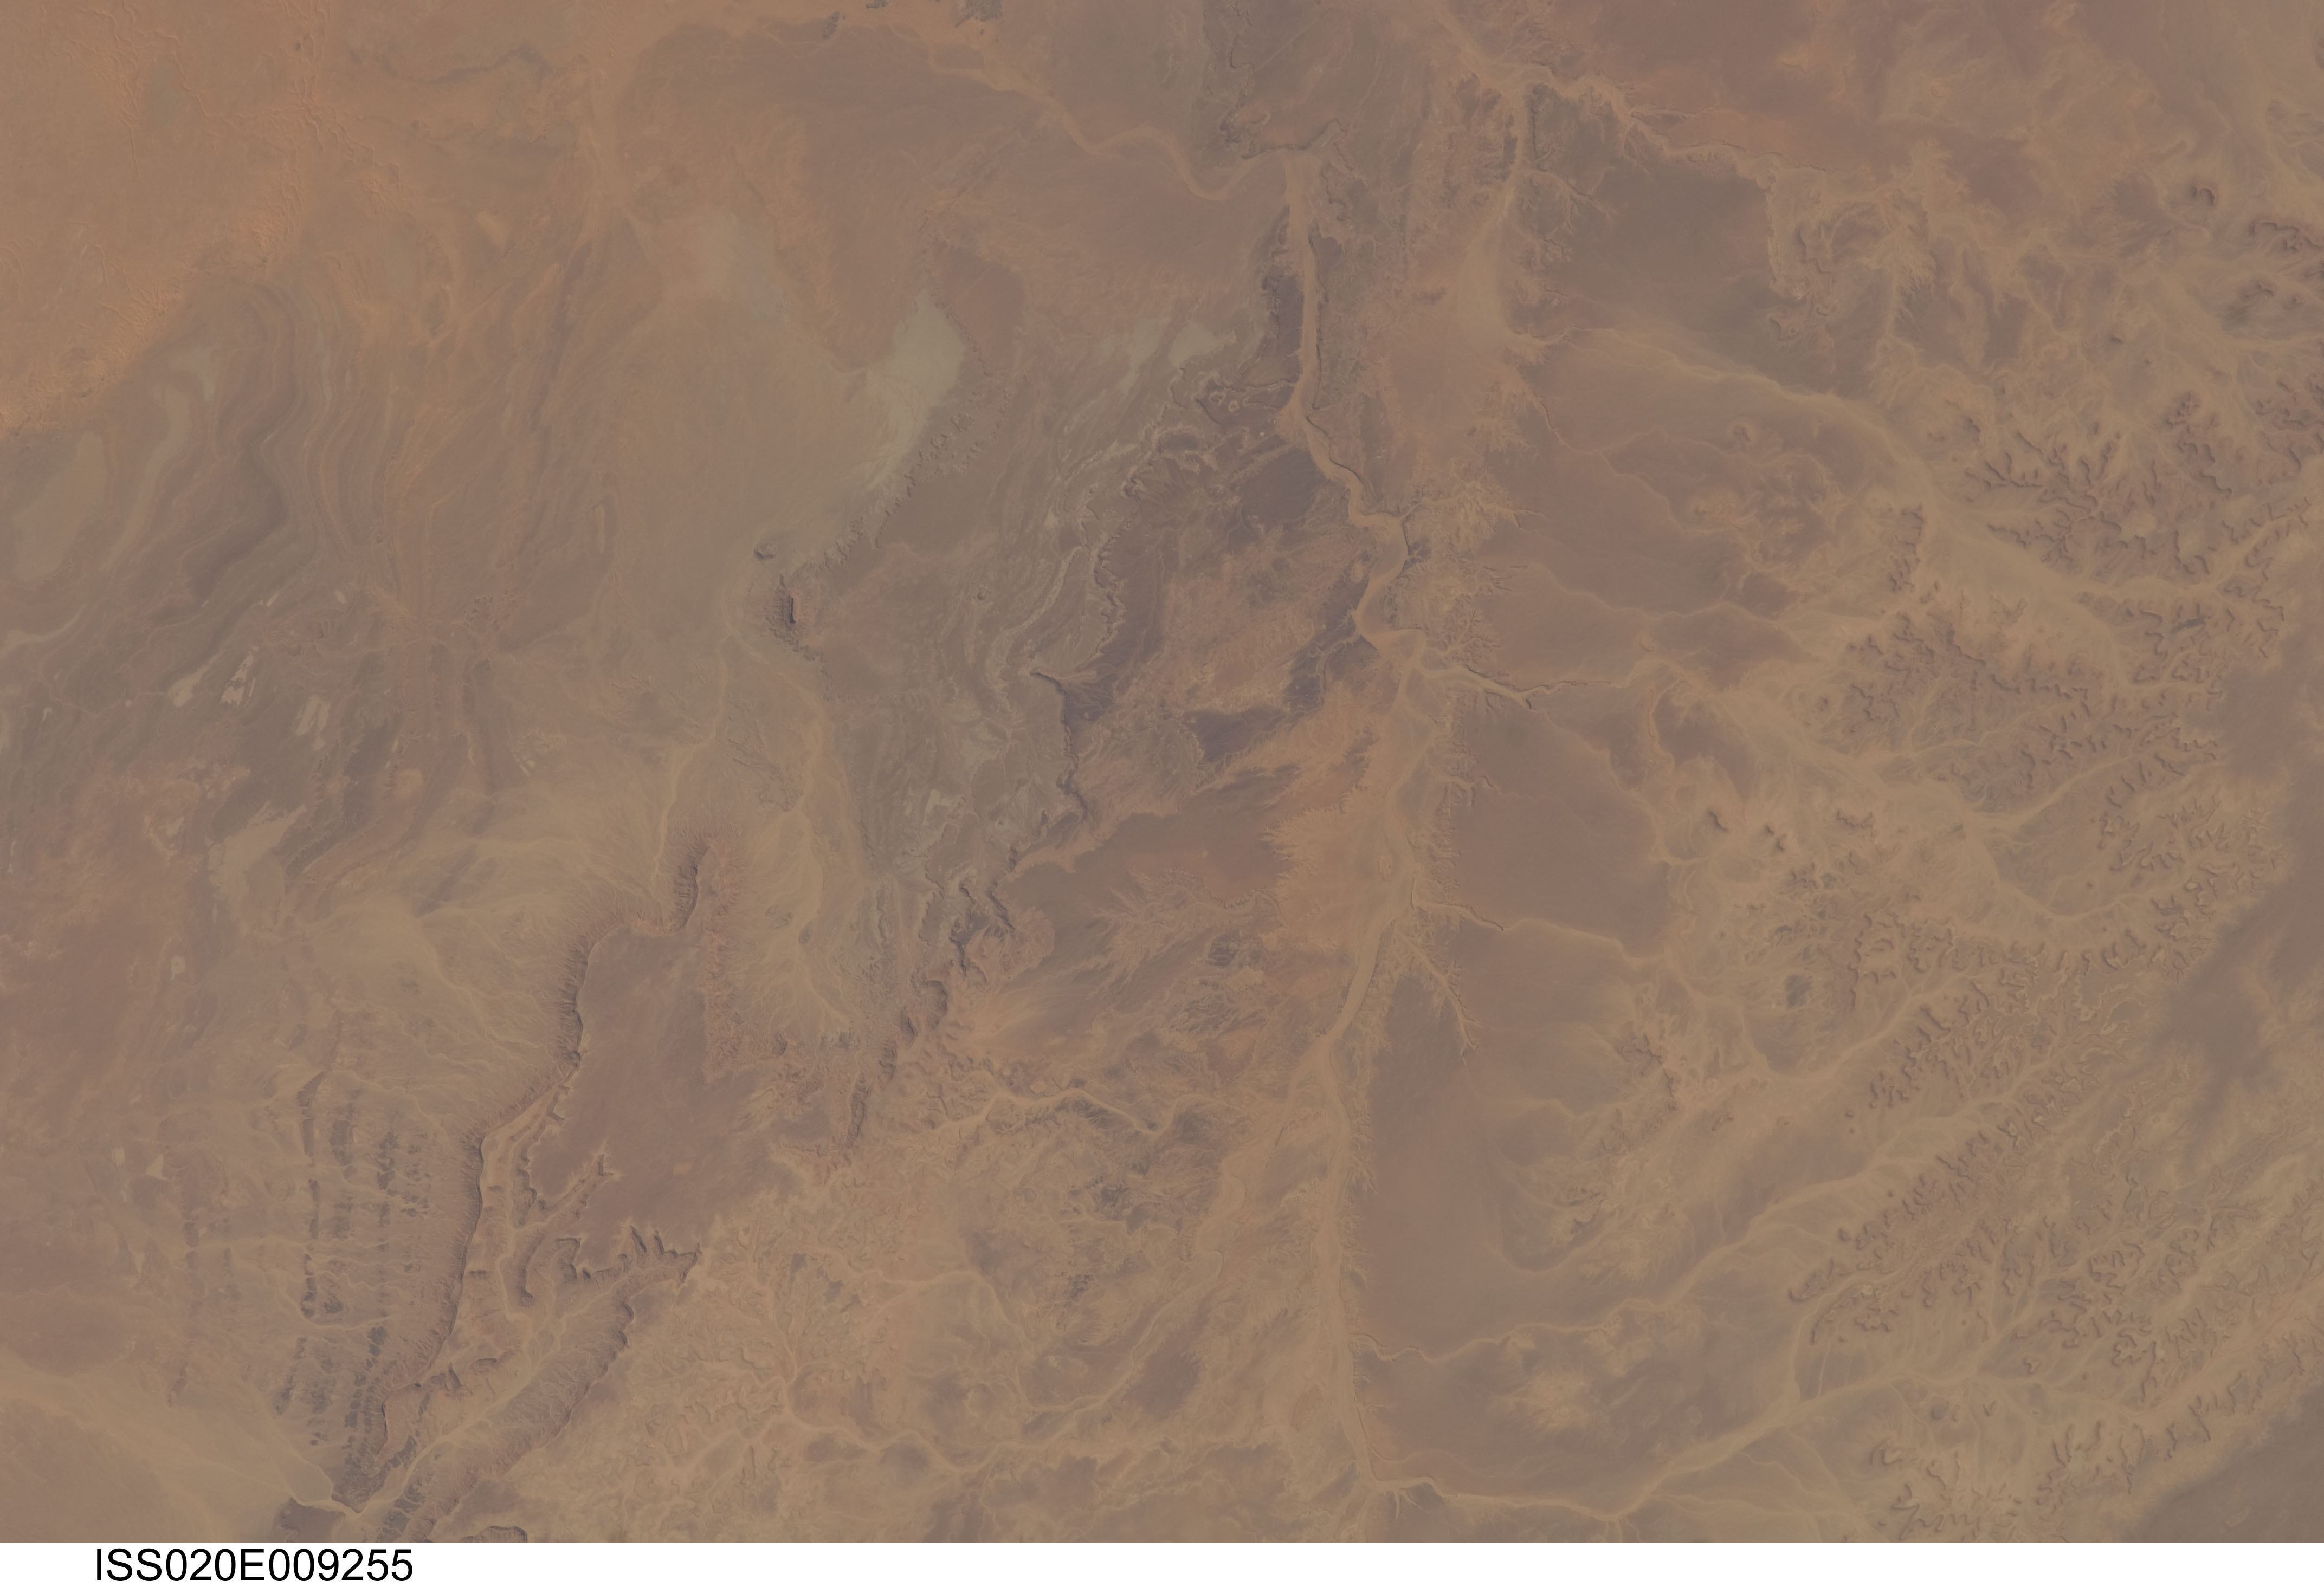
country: LIBYA
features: HAMADA AL HAMRA, DESERT, WADIS, PLAT.
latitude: 28.6
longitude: 12.2
